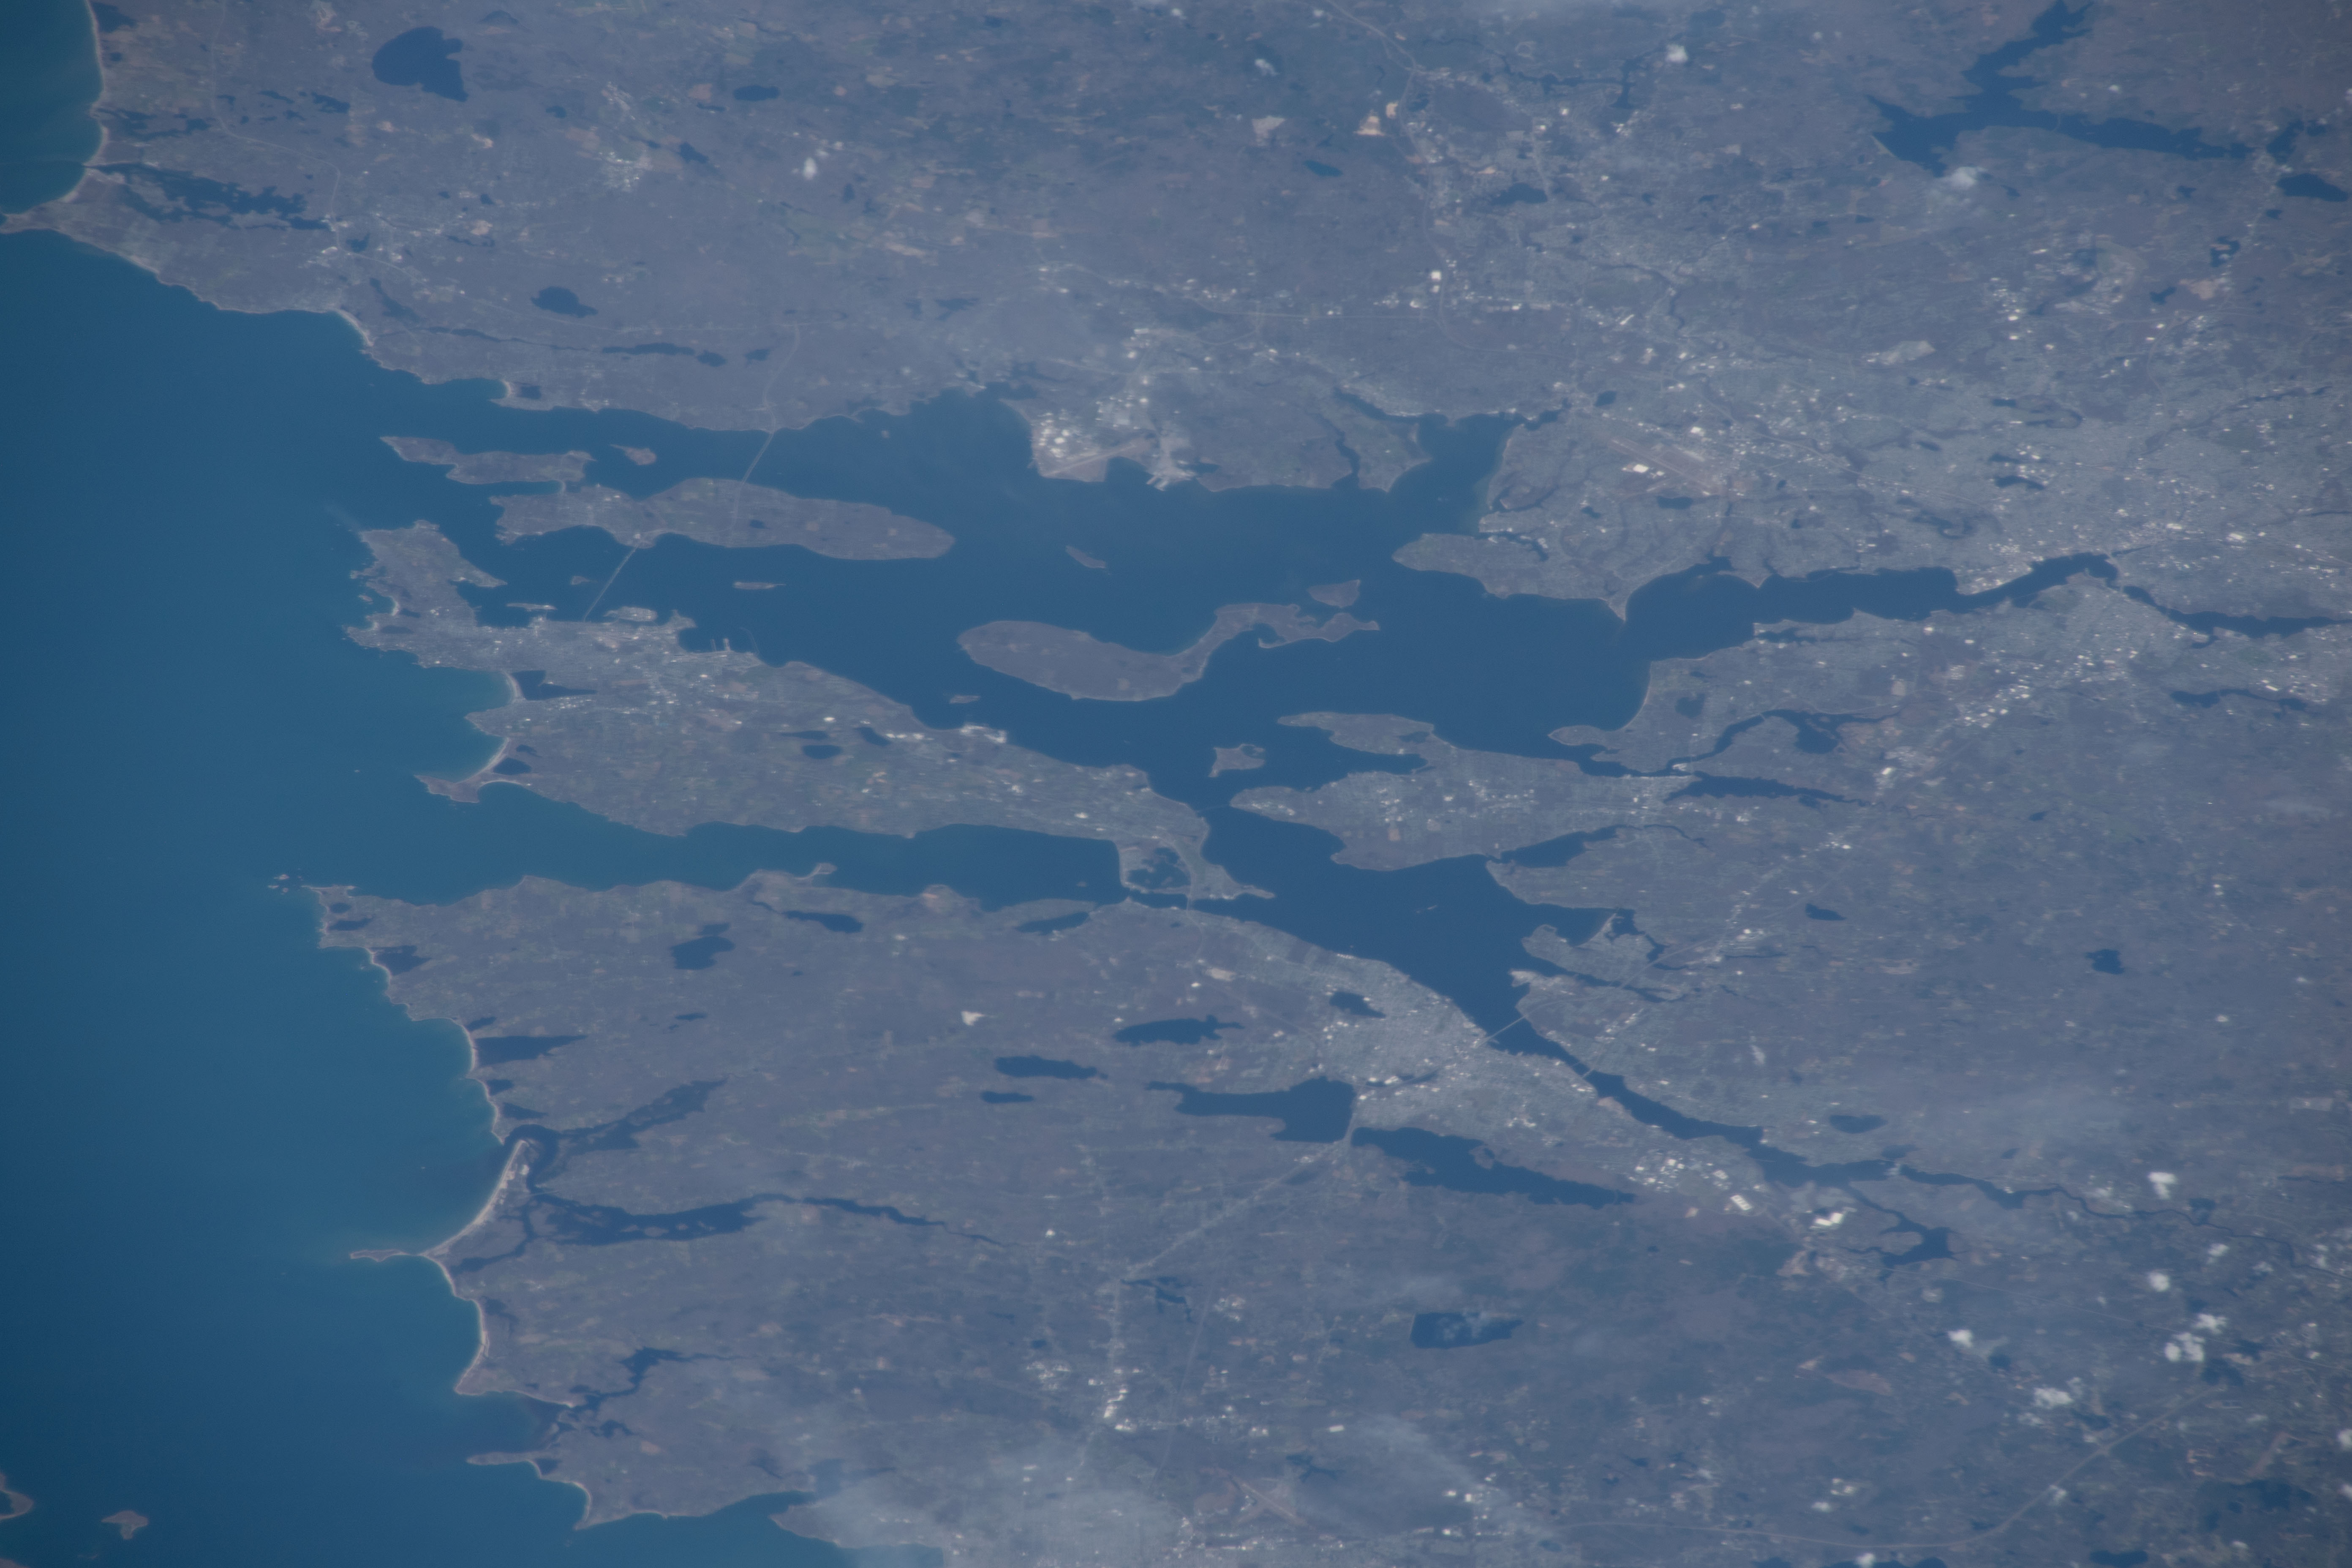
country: USA-RHODE ISLAND
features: NEWPORT,RHODE ISLAND,CLAIBORNE PELL NEWPORT BRIDGE,CITY OF PROVIDENCE,NARRAGANSETT BAY,JAMESTOWN VERRAZZANO BRIDGE
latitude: 41.6
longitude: -71.3
